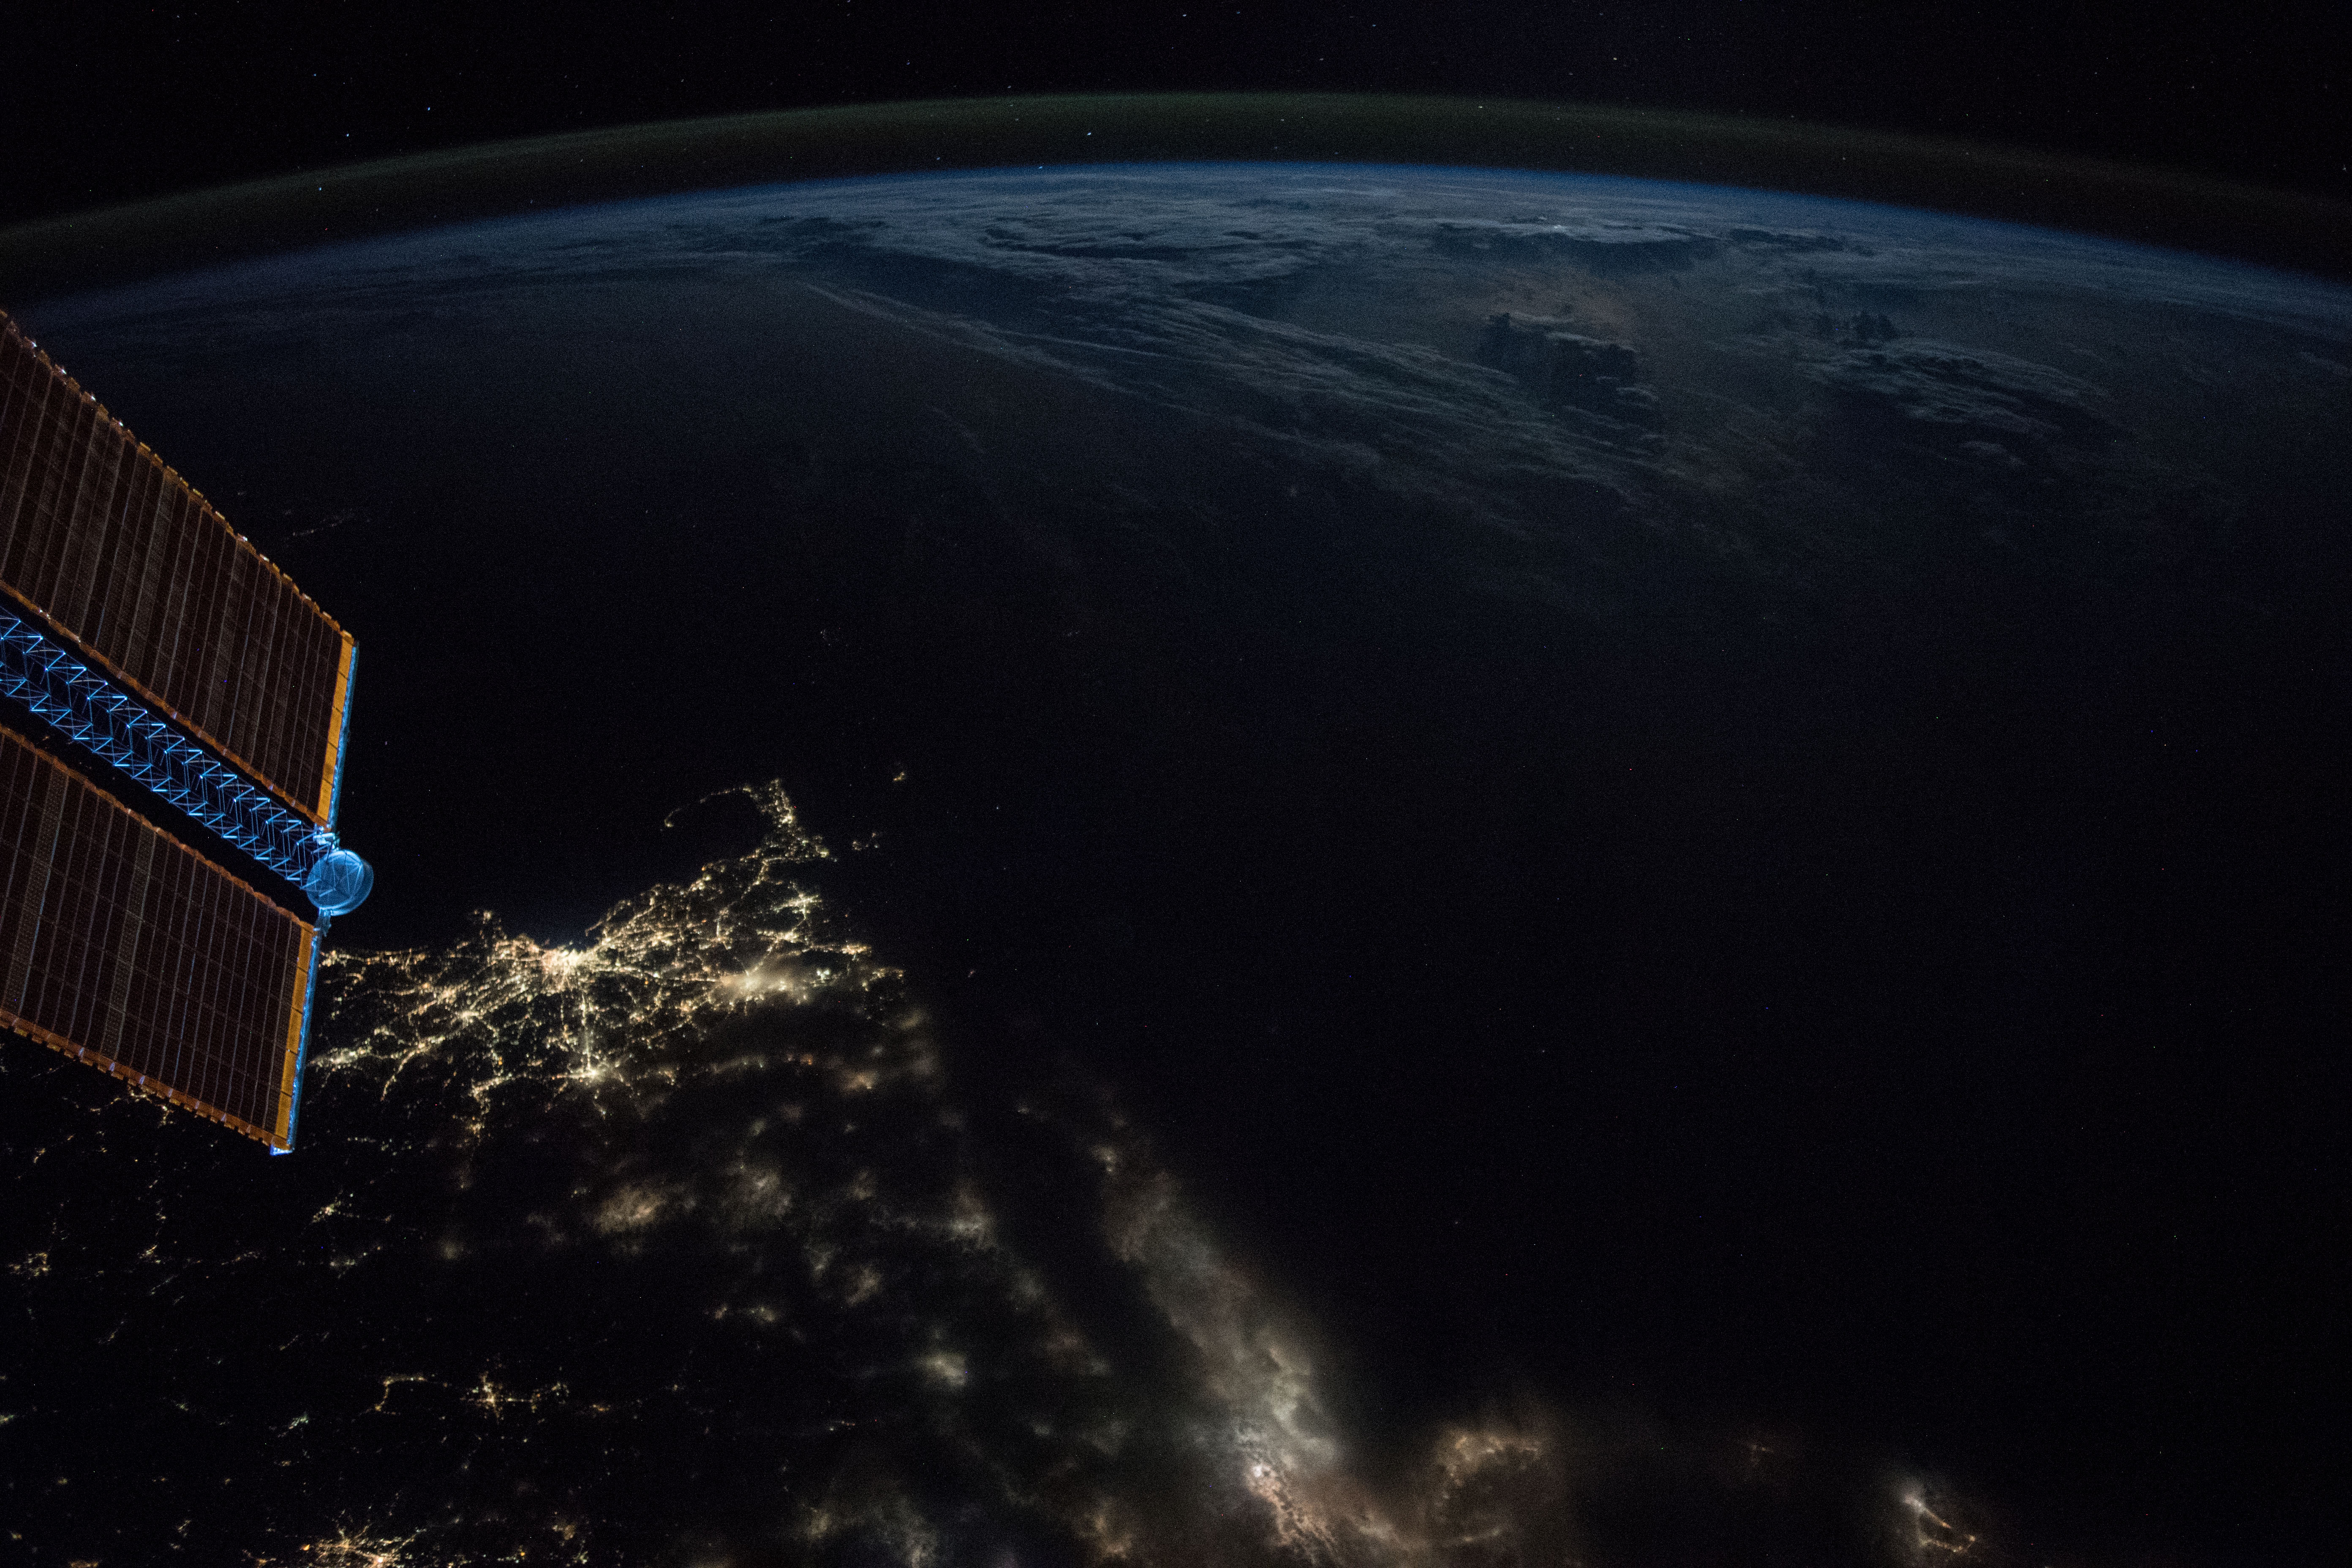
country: ATLANTIC OCEAN
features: LONG ISLAND, BOSTON CITY, RHODE ISLAND, CAPE COD BAY, BLOCK ISLAND, NEW BEDFORD CITY, BUZZARDS BAY, PROVIDENCE CITY, EARTH LIMB, NIGHT
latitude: 40.3
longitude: -71.0
